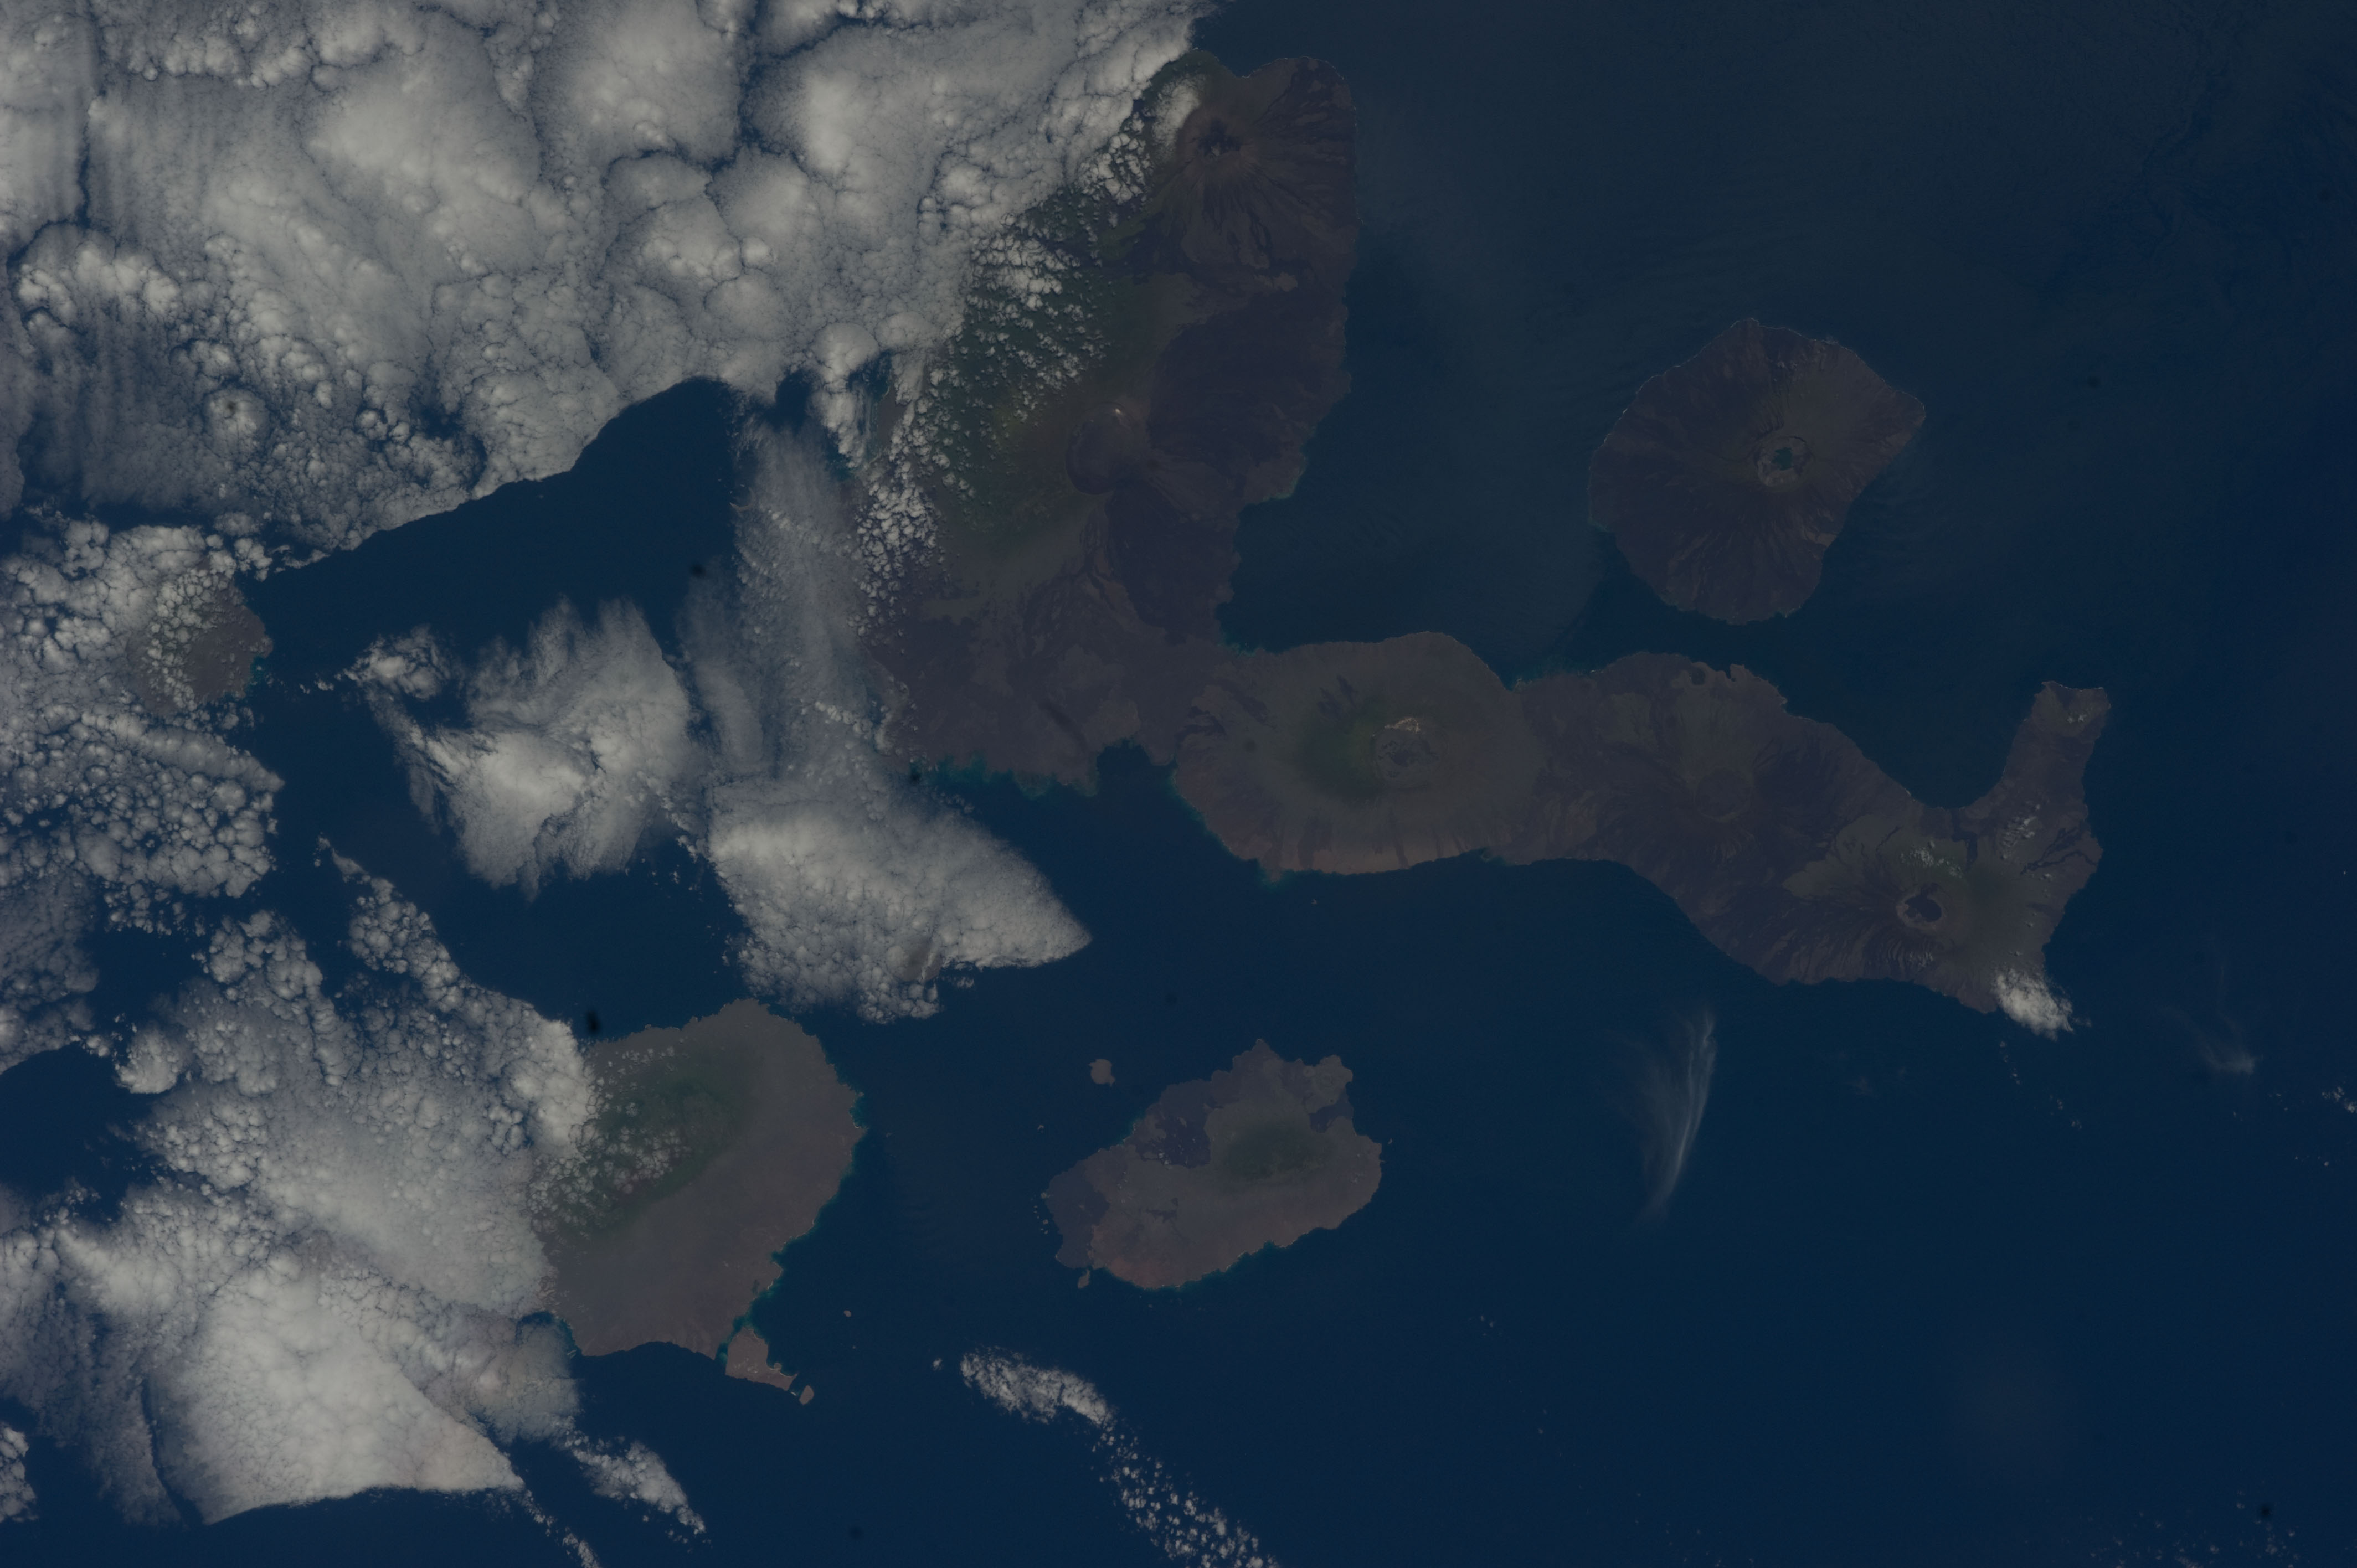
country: GALAPAGOS ISLANDS
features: ISABELA I., FERNANDINA I., SANTA CRUZ I.
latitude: -0.5
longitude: -91.0
